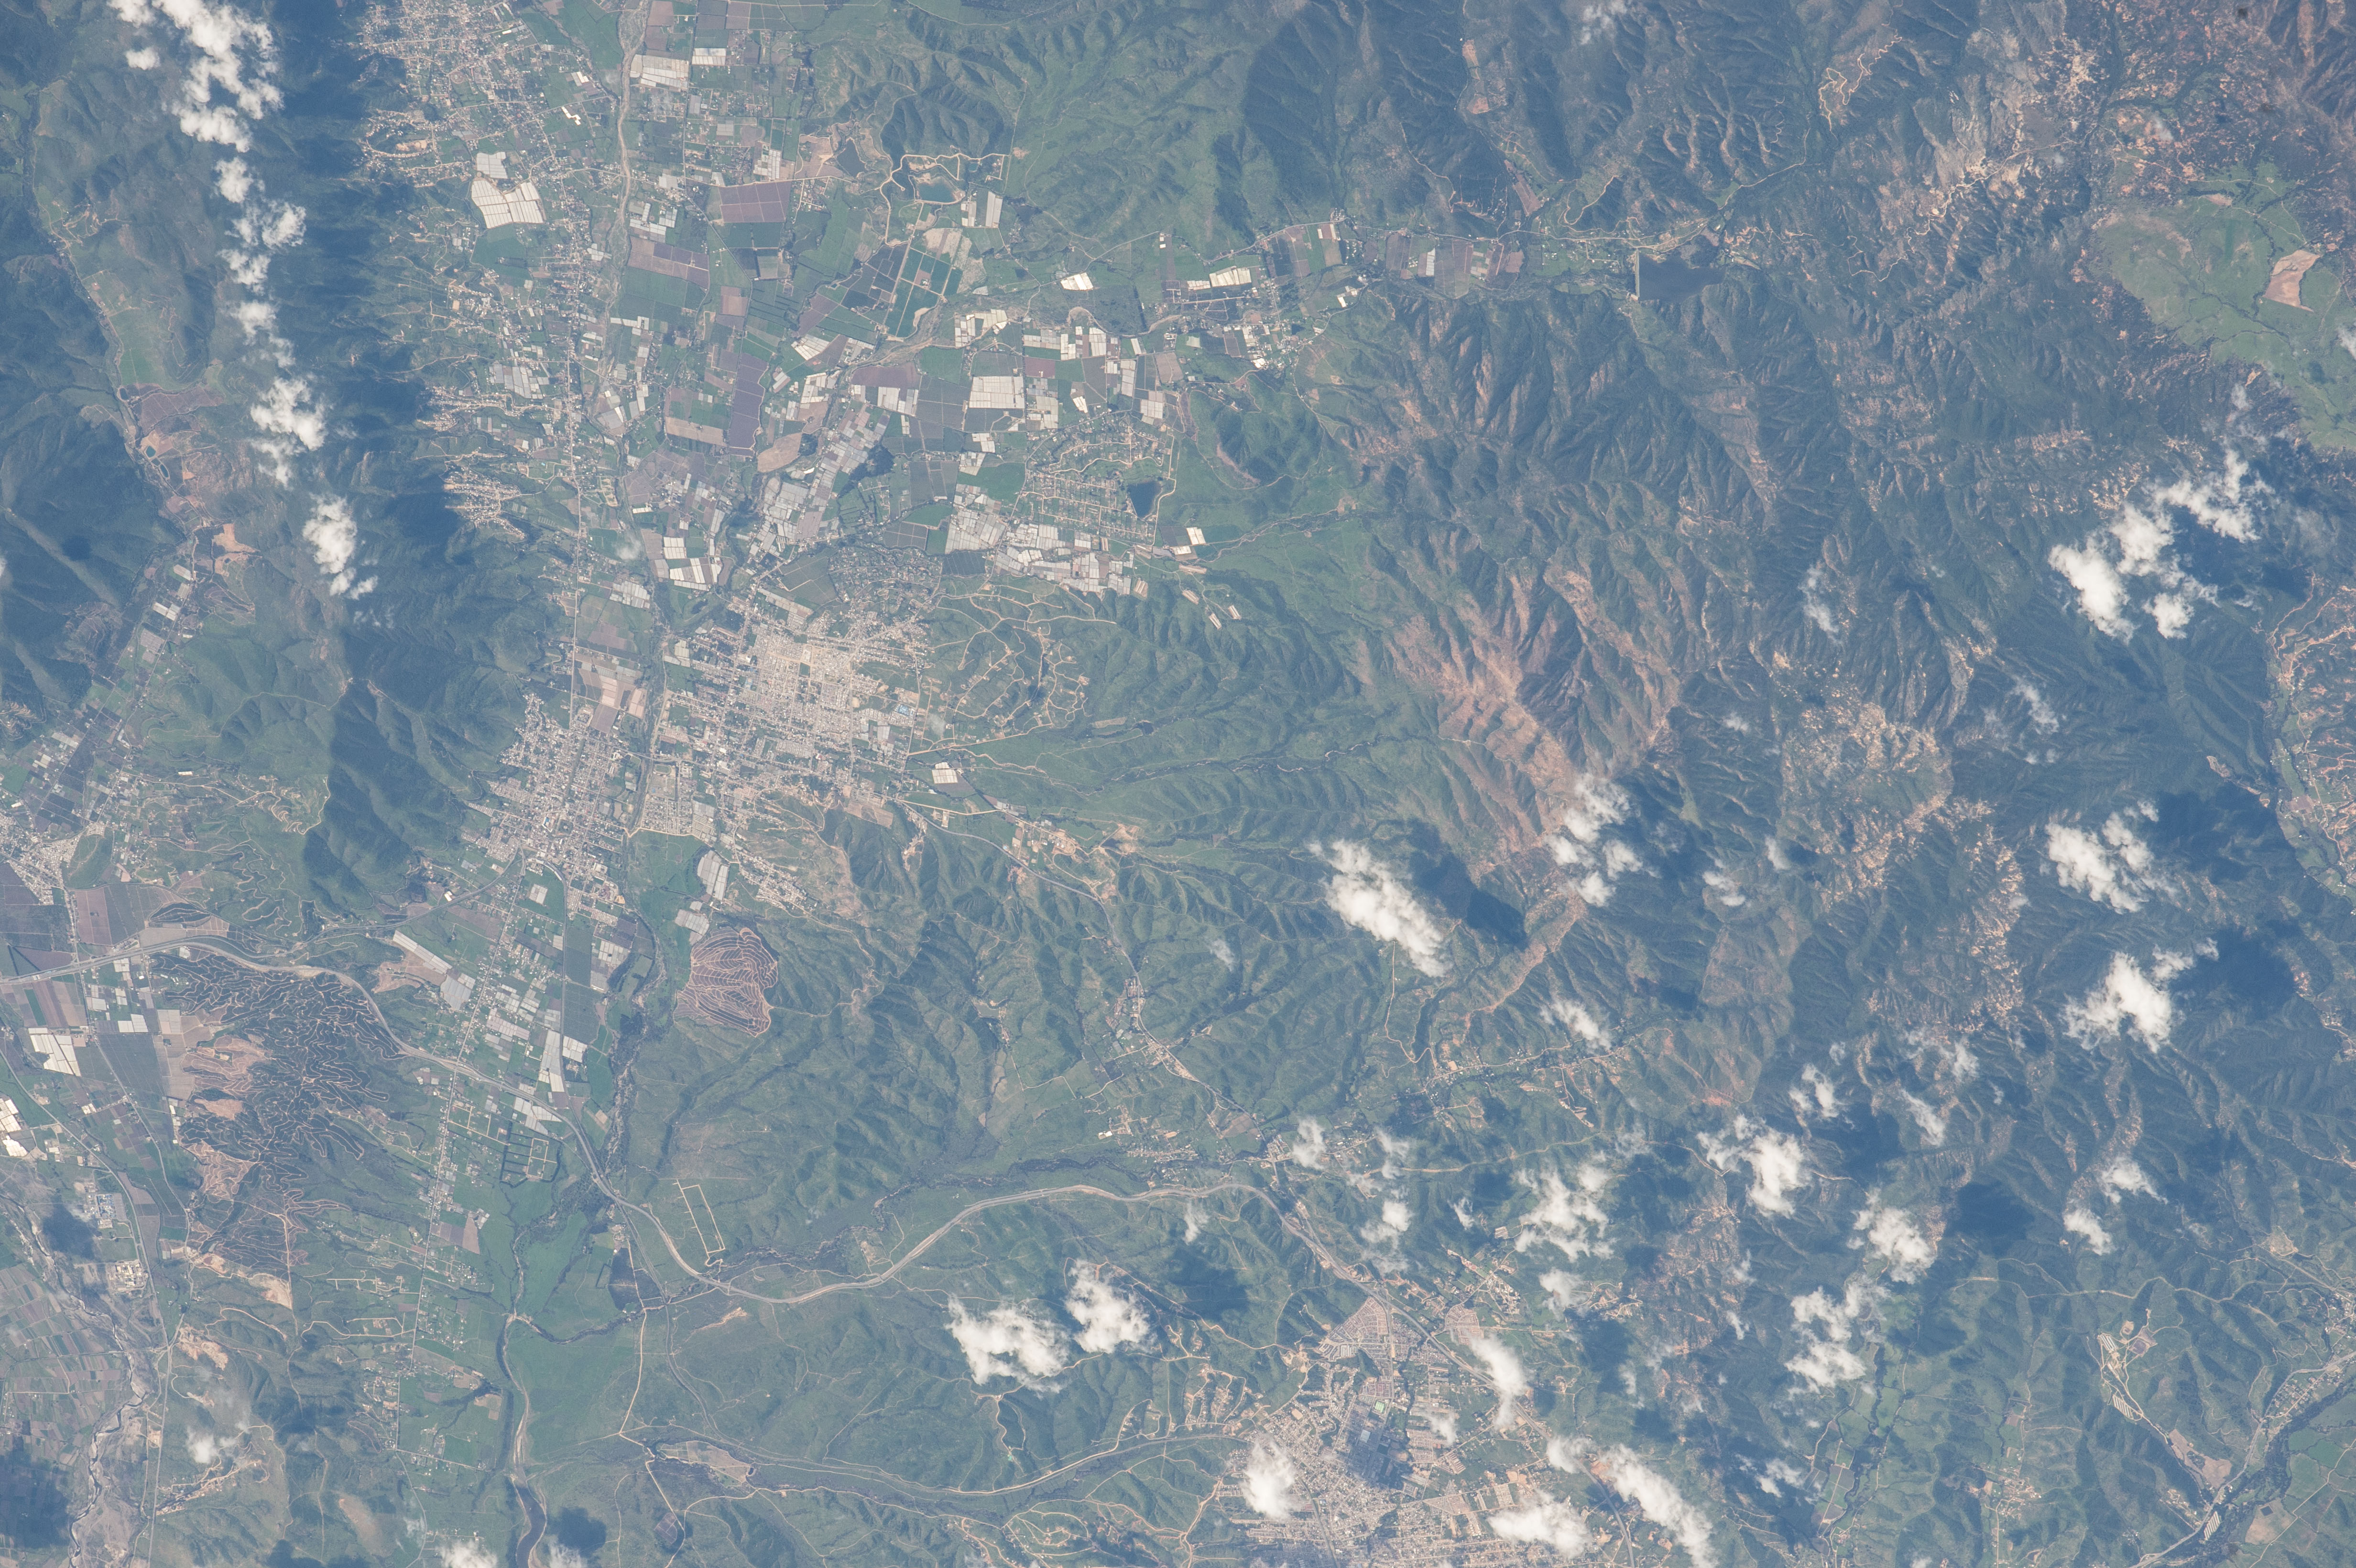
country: CHILE
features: LIMACHE R. V., LIMACHE, OLMUE, PENABLANCA, HILLS, AGR., ROADS, VILLAGES
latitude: -33.0
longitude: -71.3
